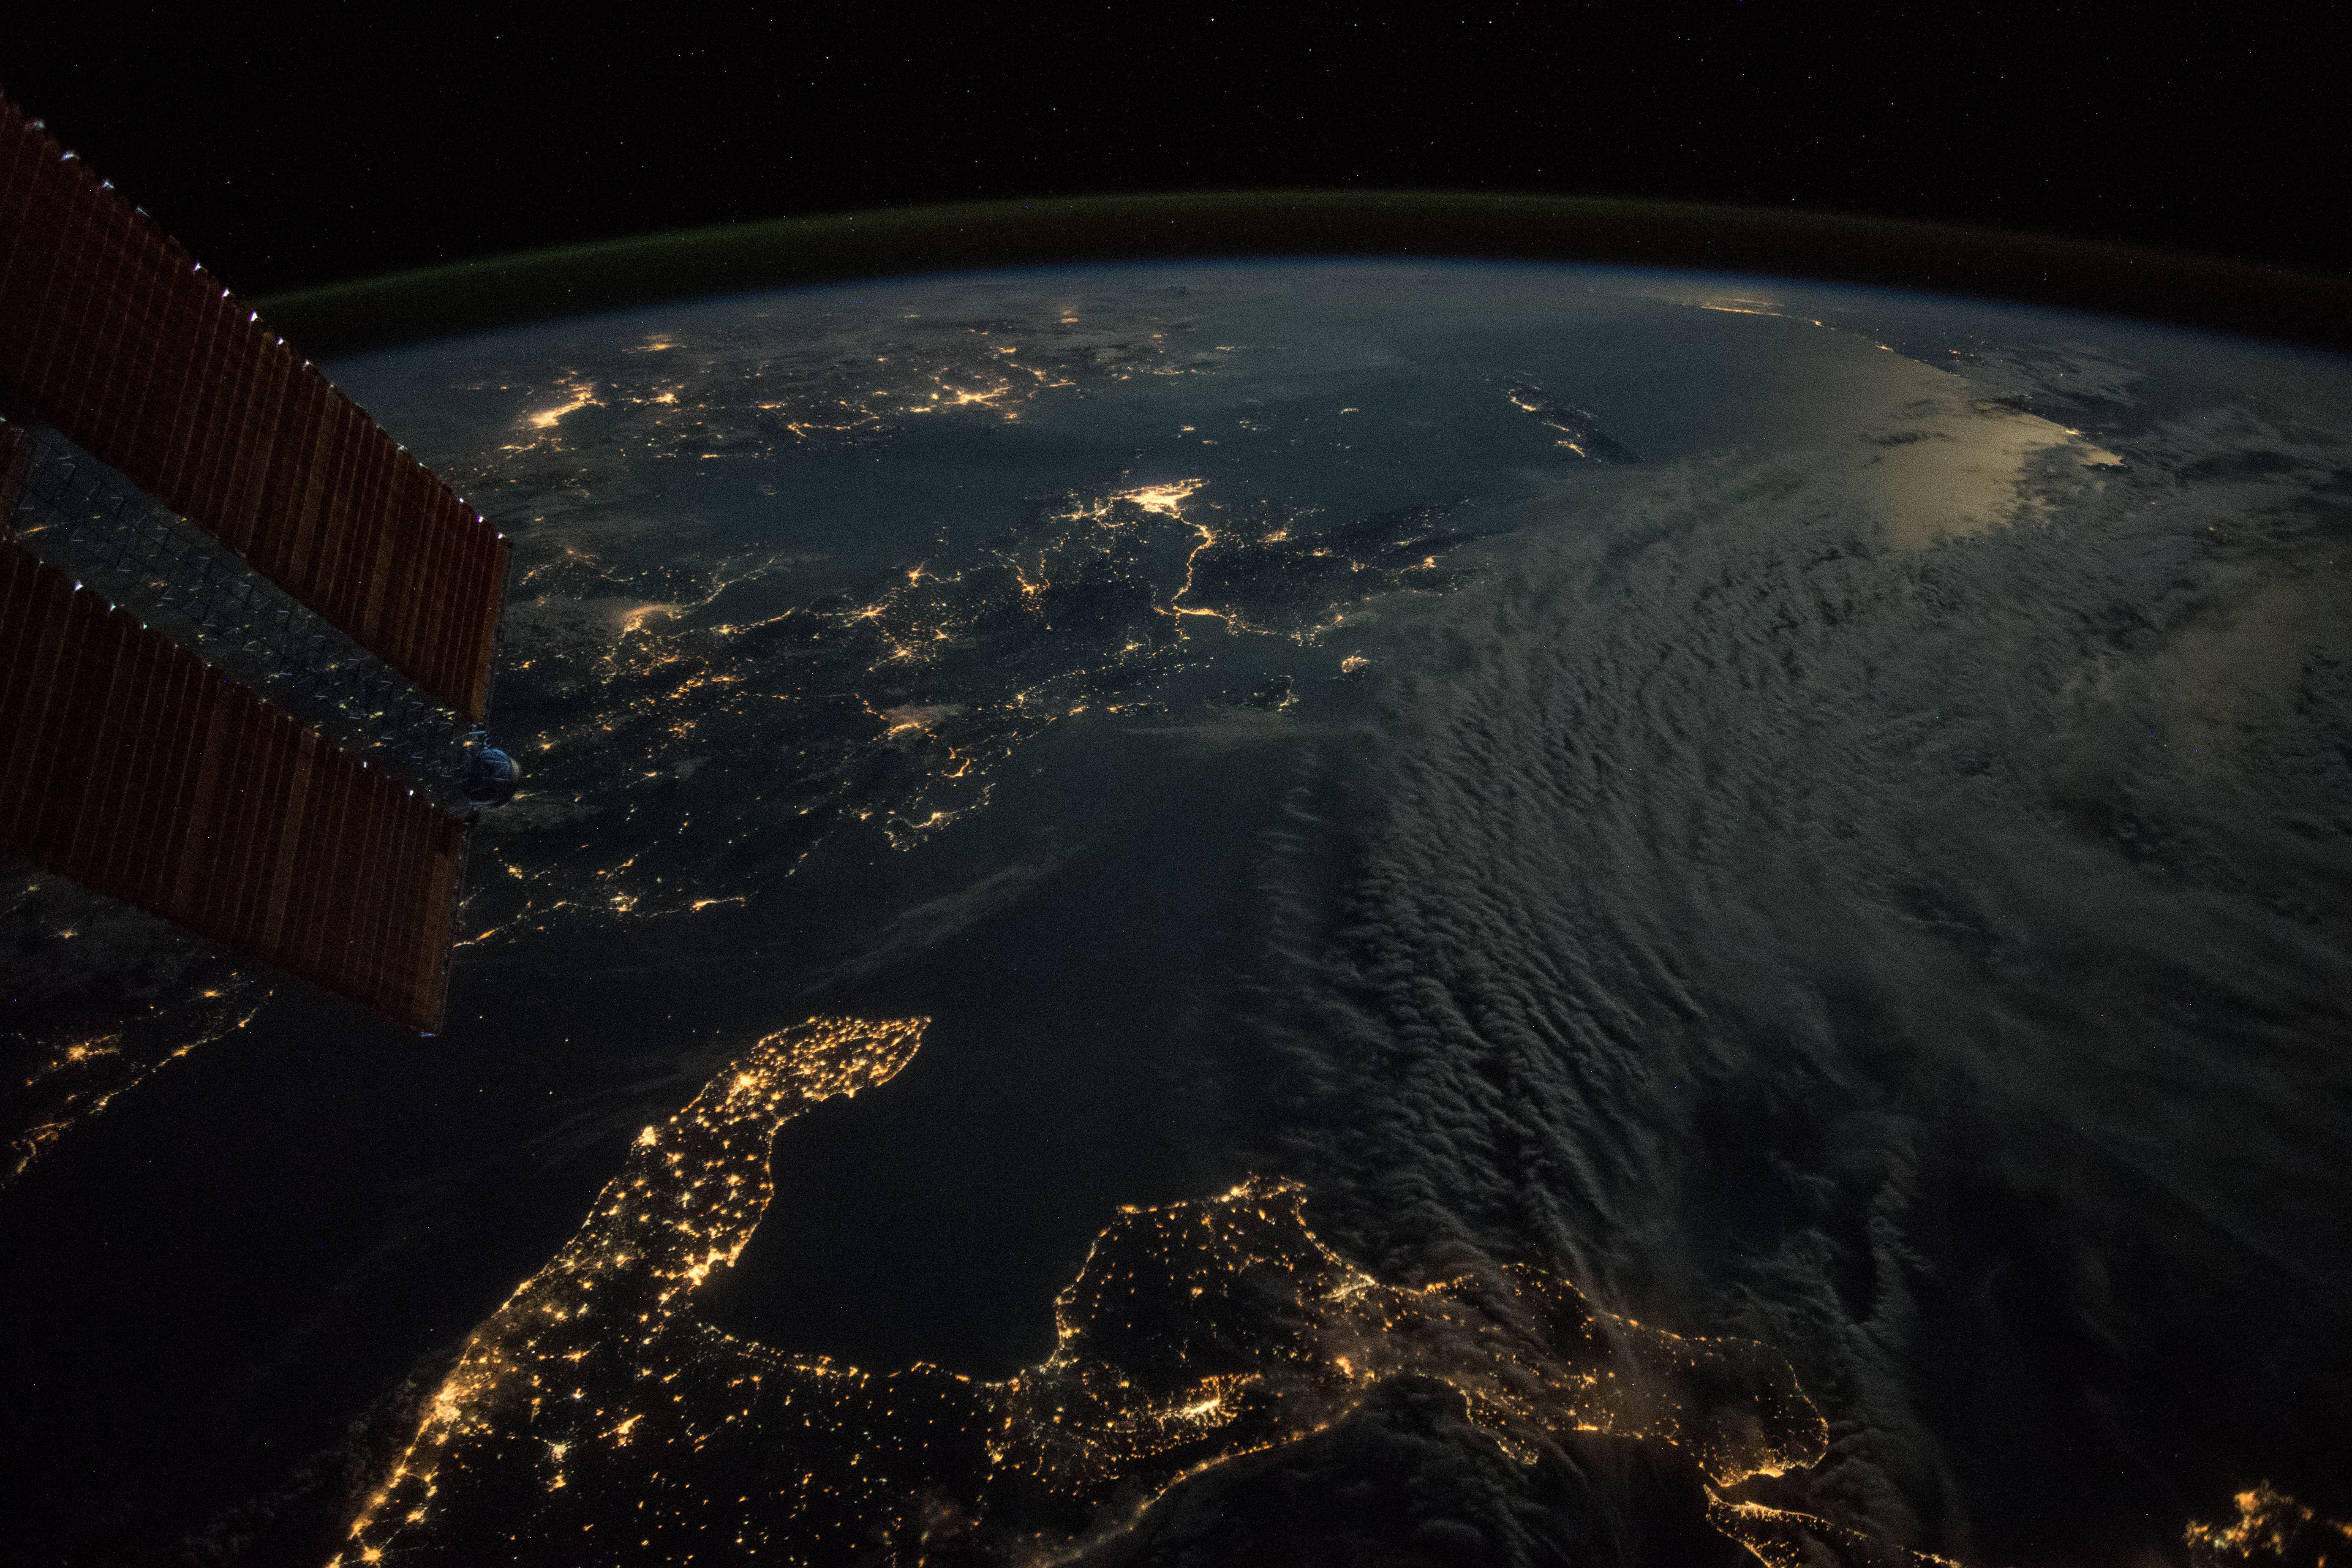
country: ITALY
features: IONIAN SEA, MEDITERRANEAN SEA, TARANTO VALLEY, CROTONE CITY, CATANZATO CITY, PINDUS MOUNTAINS, ATHENS CITY, IZMIR CITY, AEGEAN SEA
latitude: 38.9
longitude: 19.8
